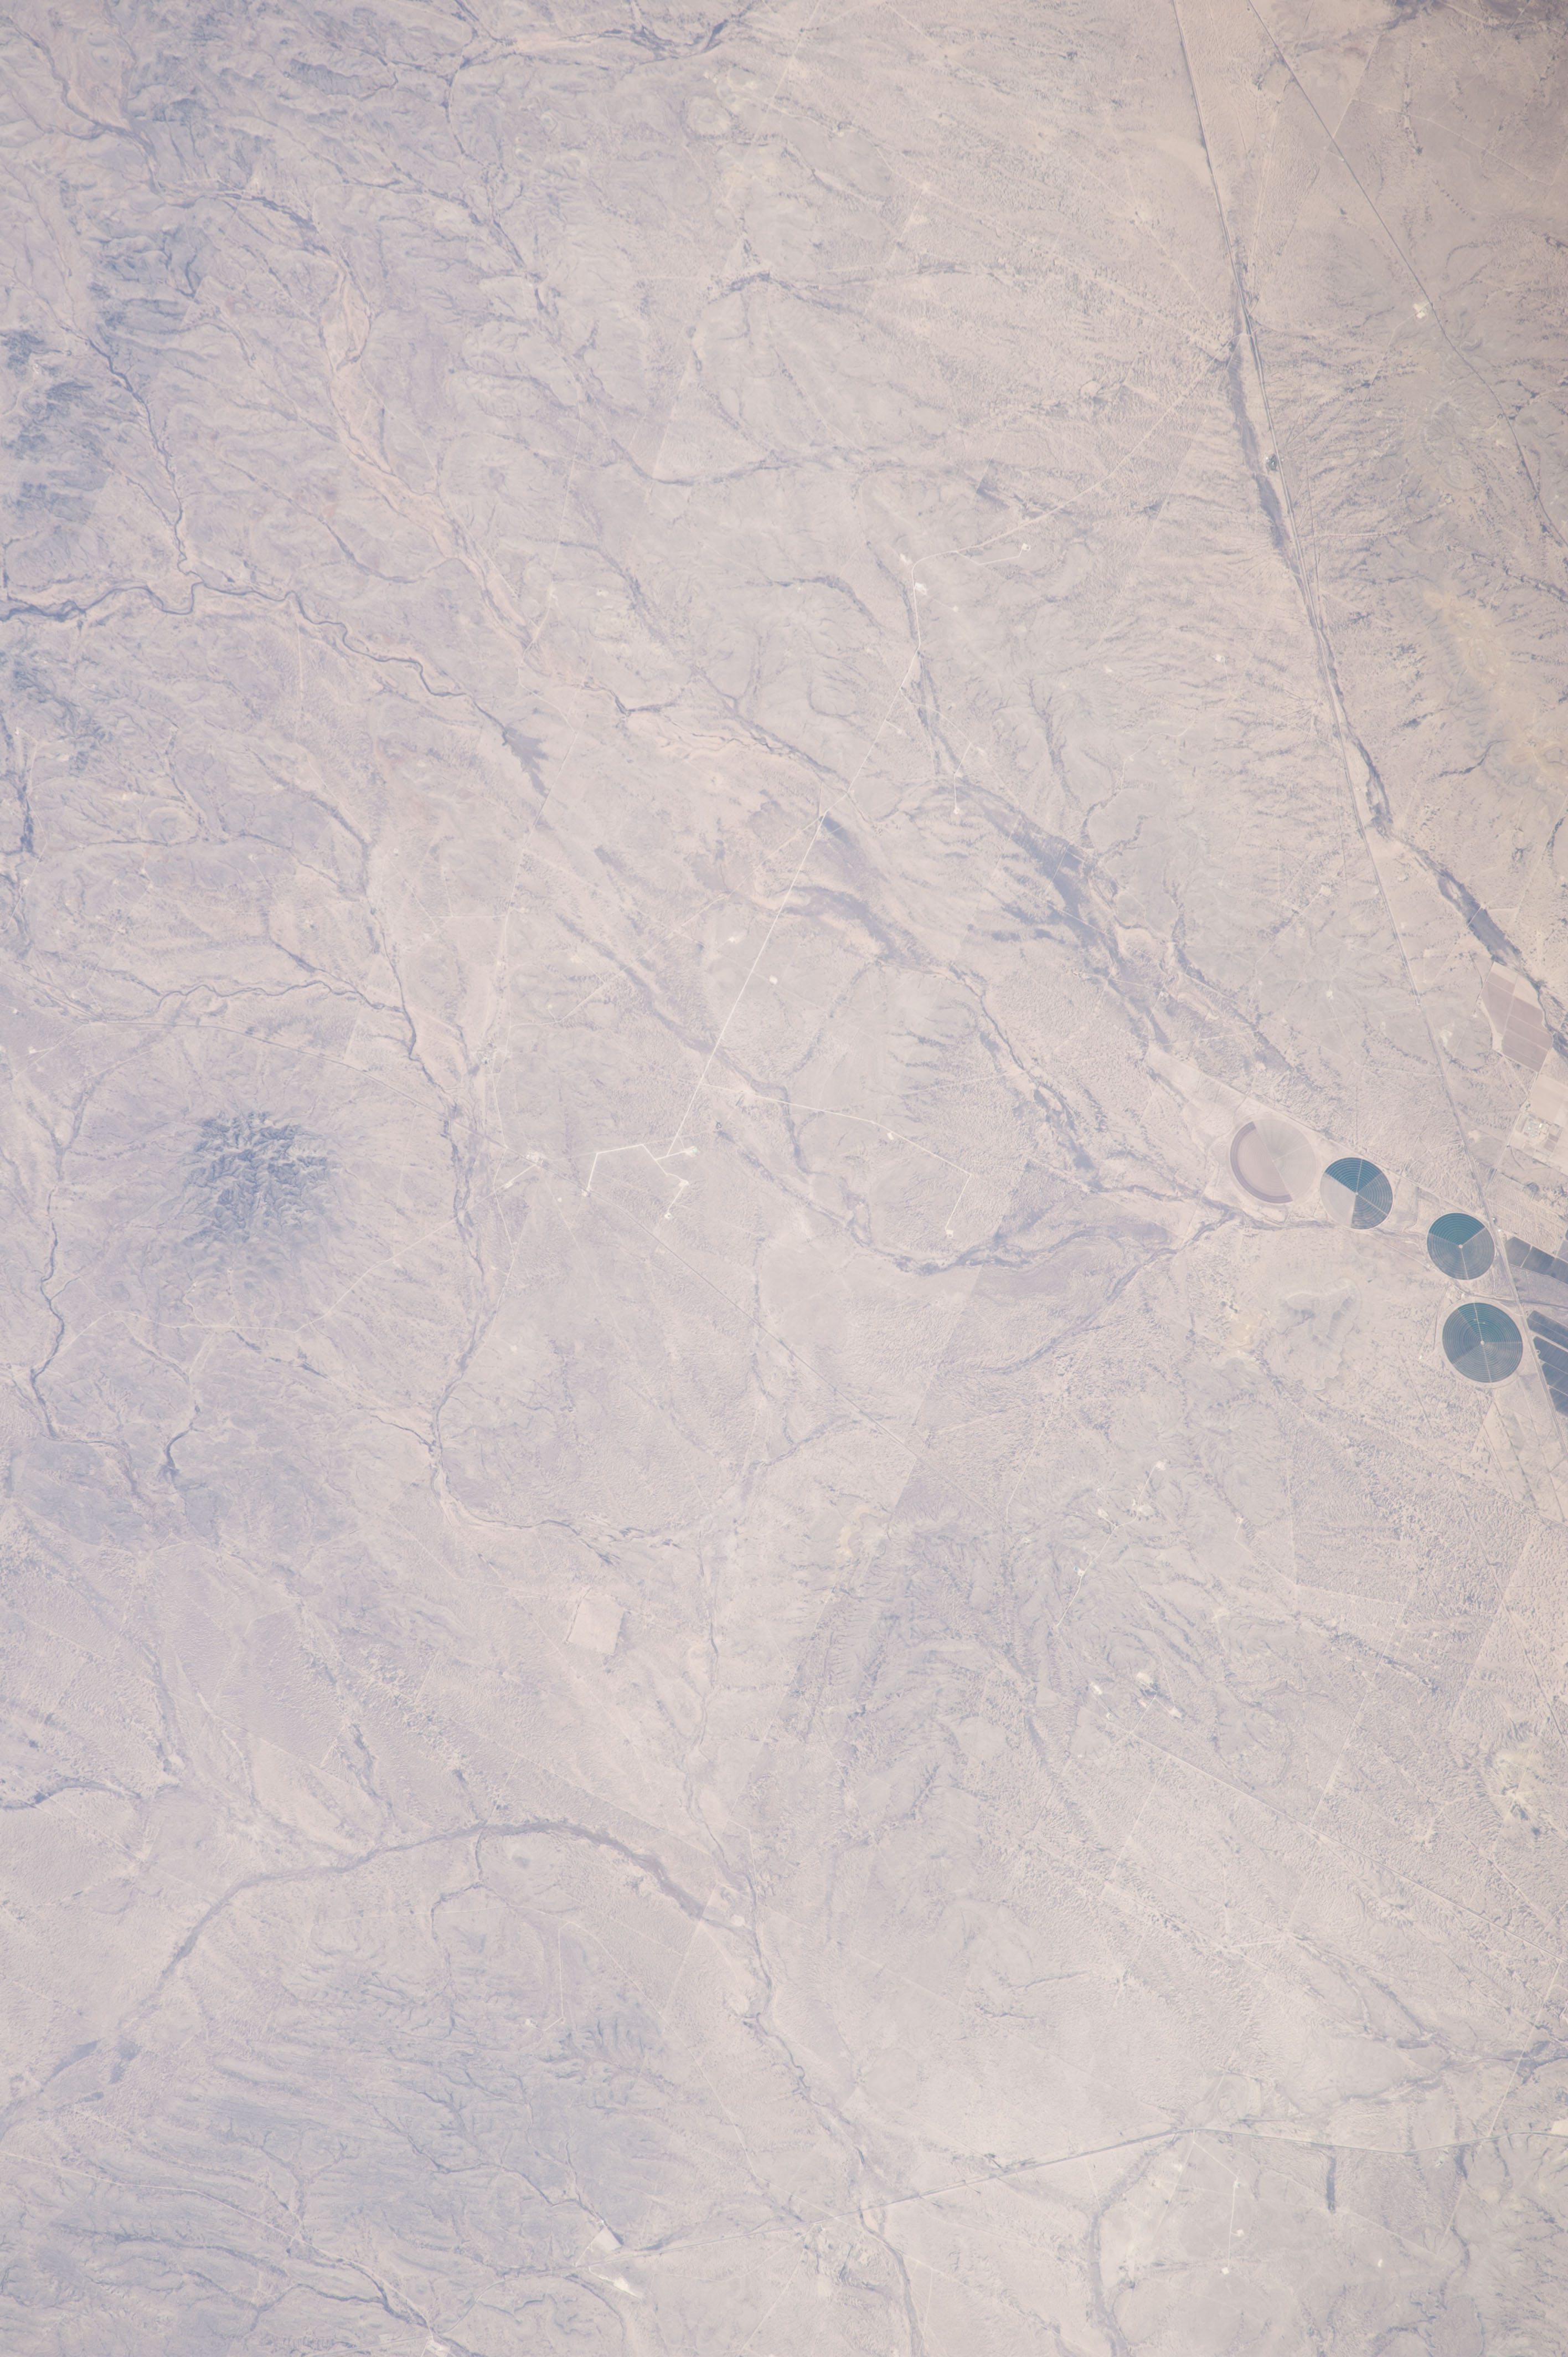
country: USA-TEXAS
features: AGR., SIERRA MADERA IMPACT CRATER
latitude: 30.7
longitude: -103.1
